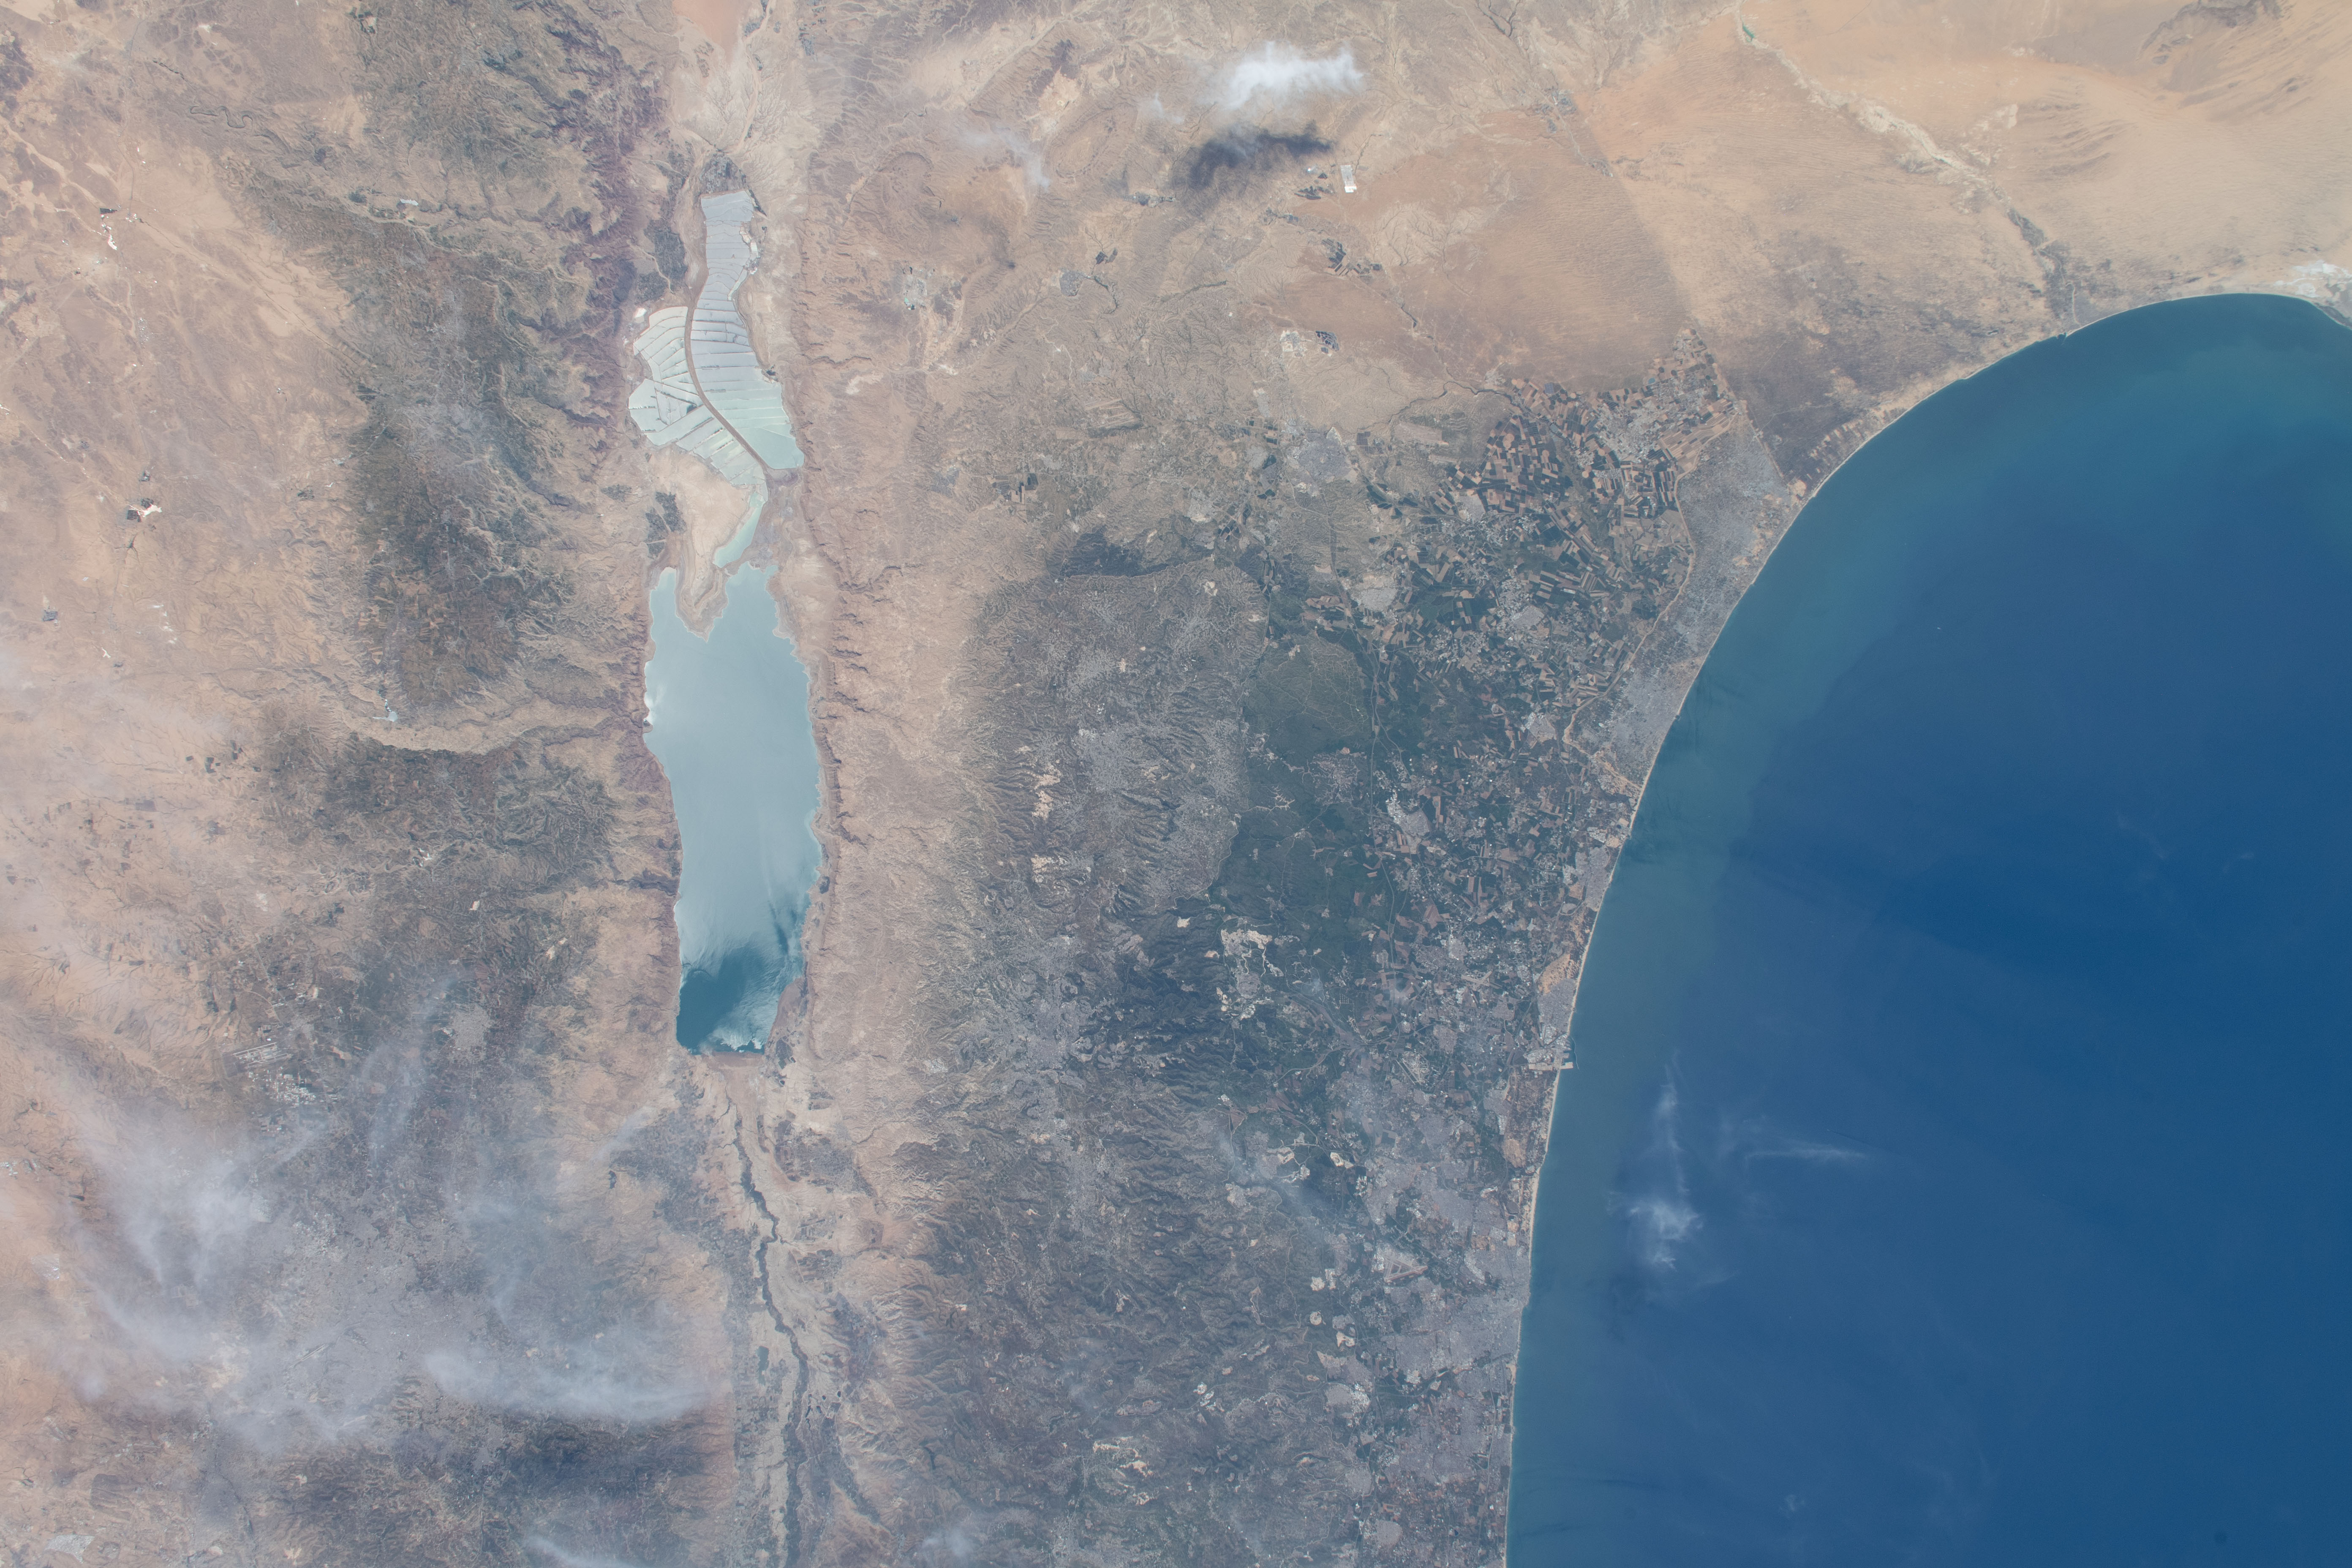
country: ISRAEL
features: JERUSALEM, TEL AVIV, DEAD SEA, ARAD, GAZA, LAKE BARDAWIL, MEDITERRANEAN SEA
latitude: 32.0
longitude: 35.0
